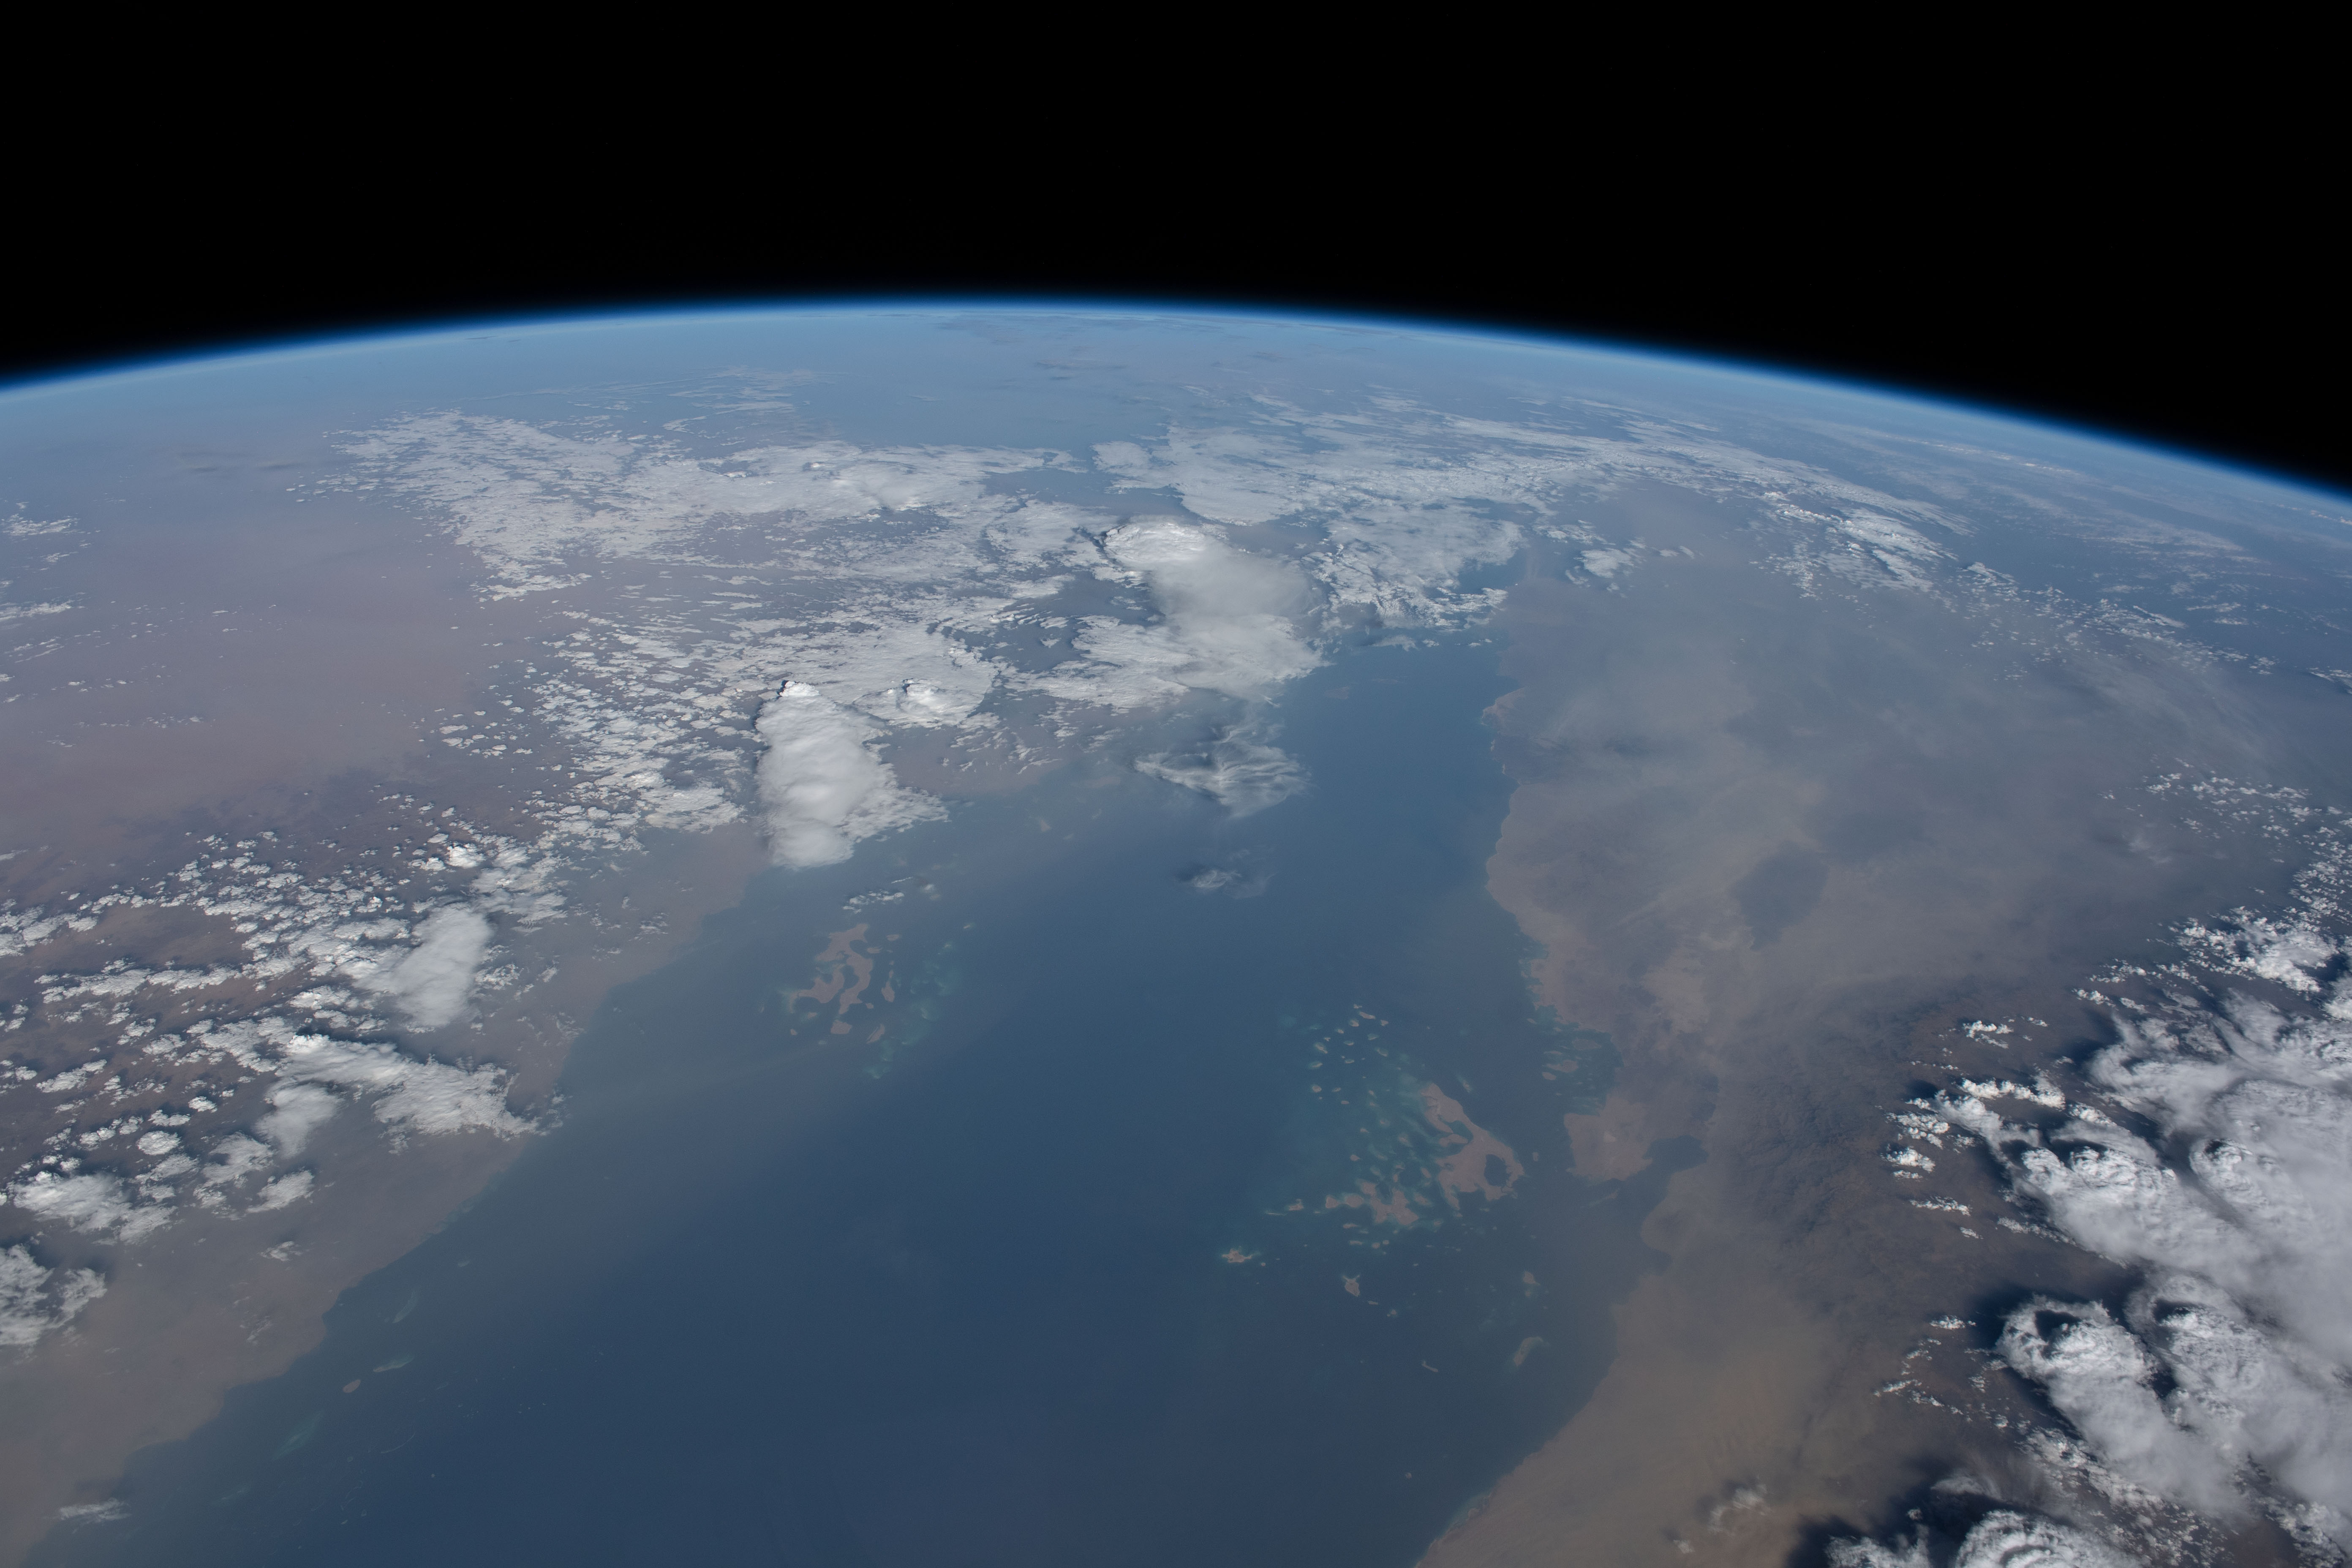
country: YEMEN
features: RED SEA, FARASAN ISLAND MARINE SANCTUARY, JAZAN, AL HUDAYDAH
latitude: 15.5
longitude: 42.6
